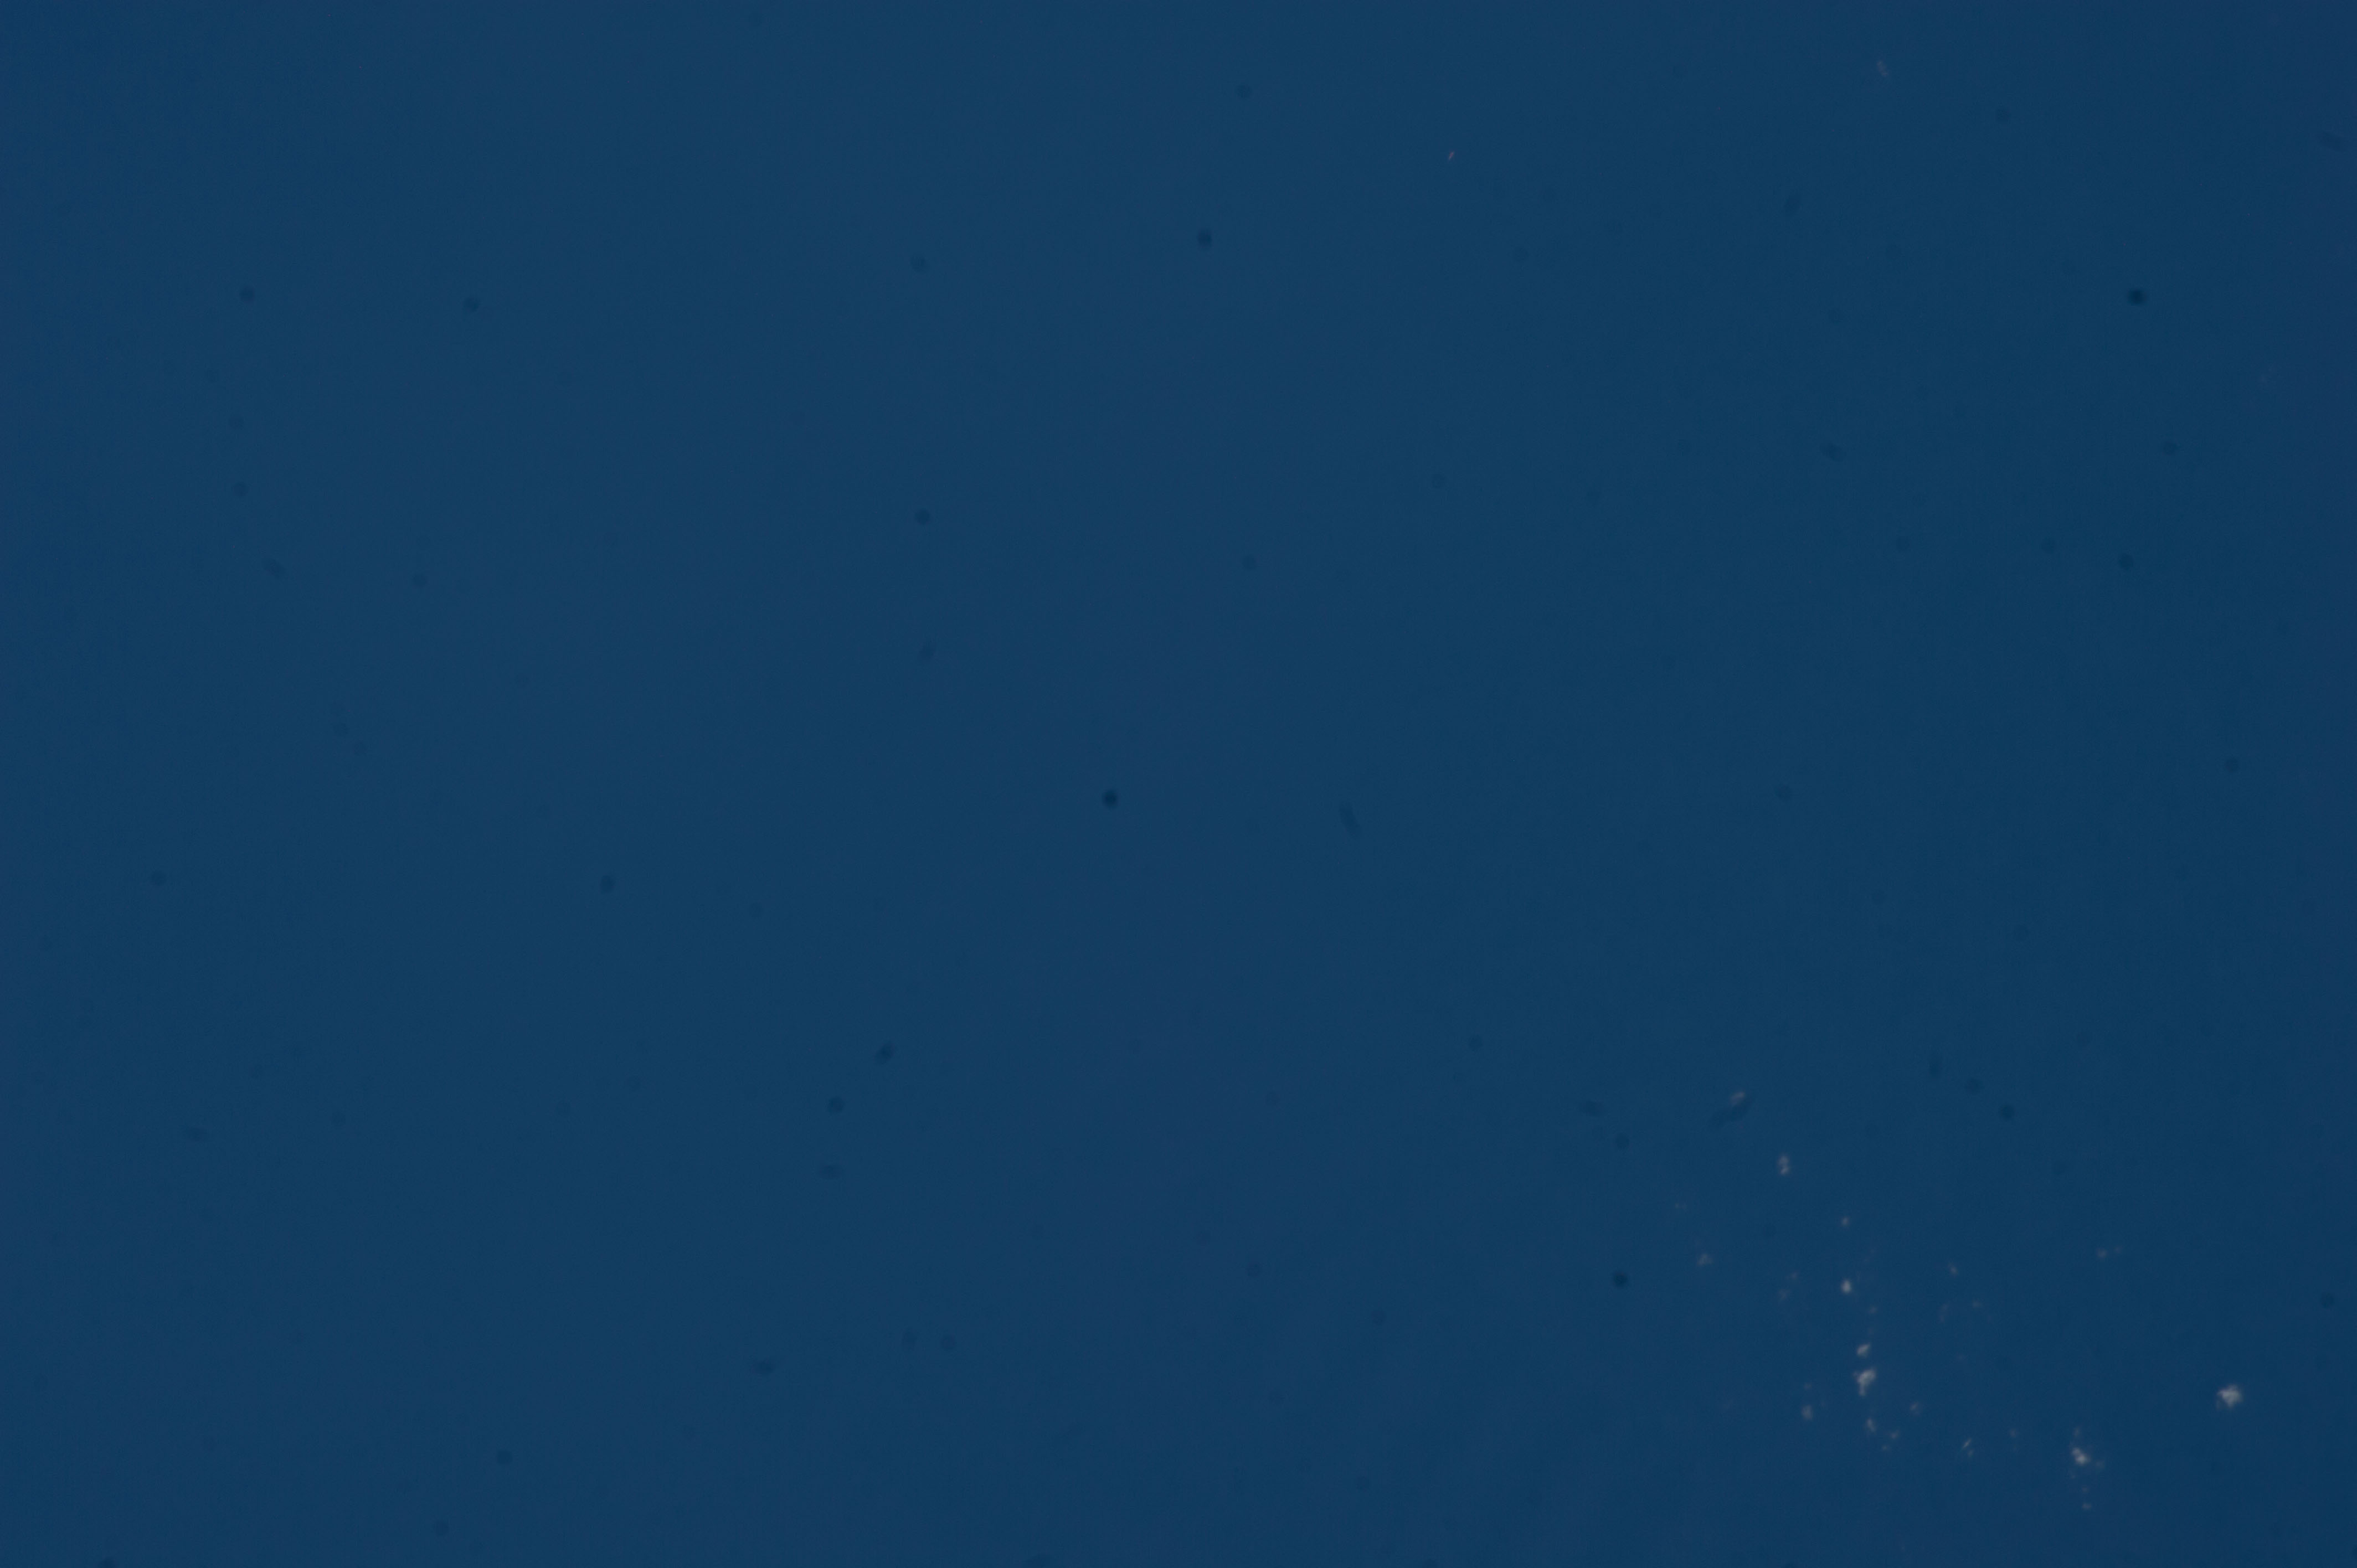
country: ANDAMAN SEA
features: SEA SURFACE, LOW CLOUD FIELD
